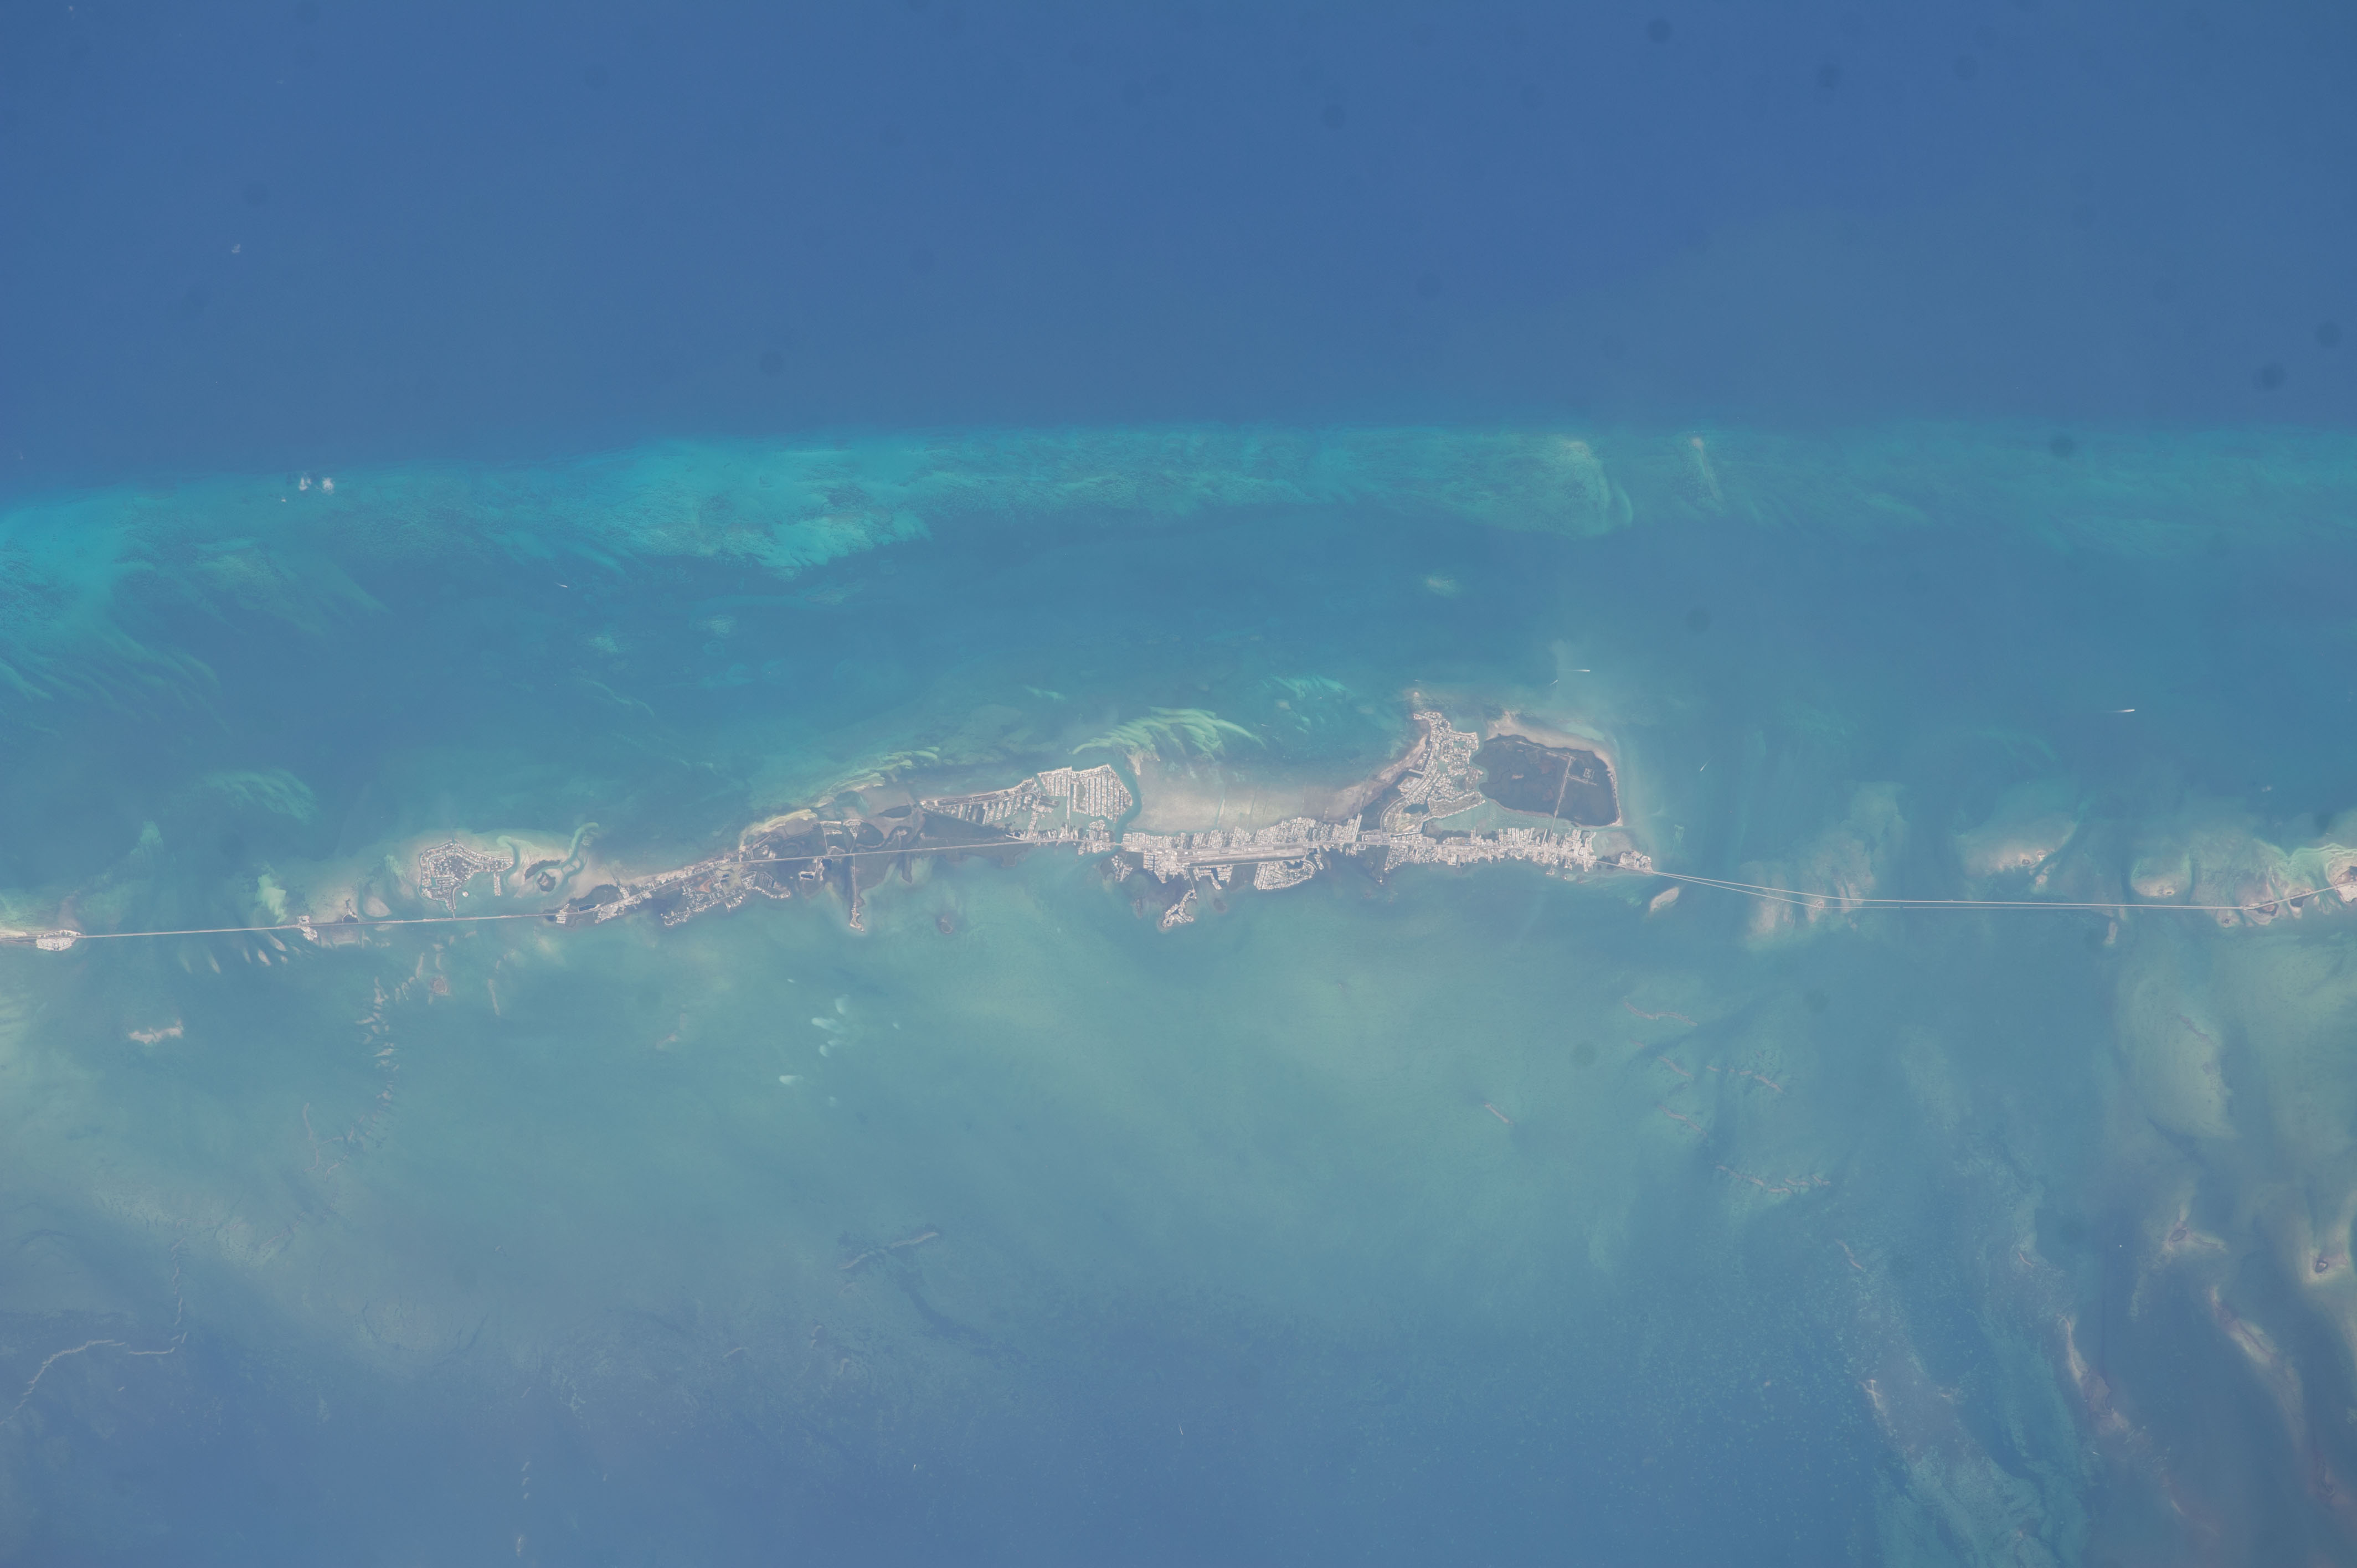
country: USA-FLORIDA
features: FLORIDA KEYS, CURRY HAMMOCK STATE PARK, FLORIDA KEYS AQUARIUM ENCOUNTERS
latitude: 24.7
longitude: -81.0
